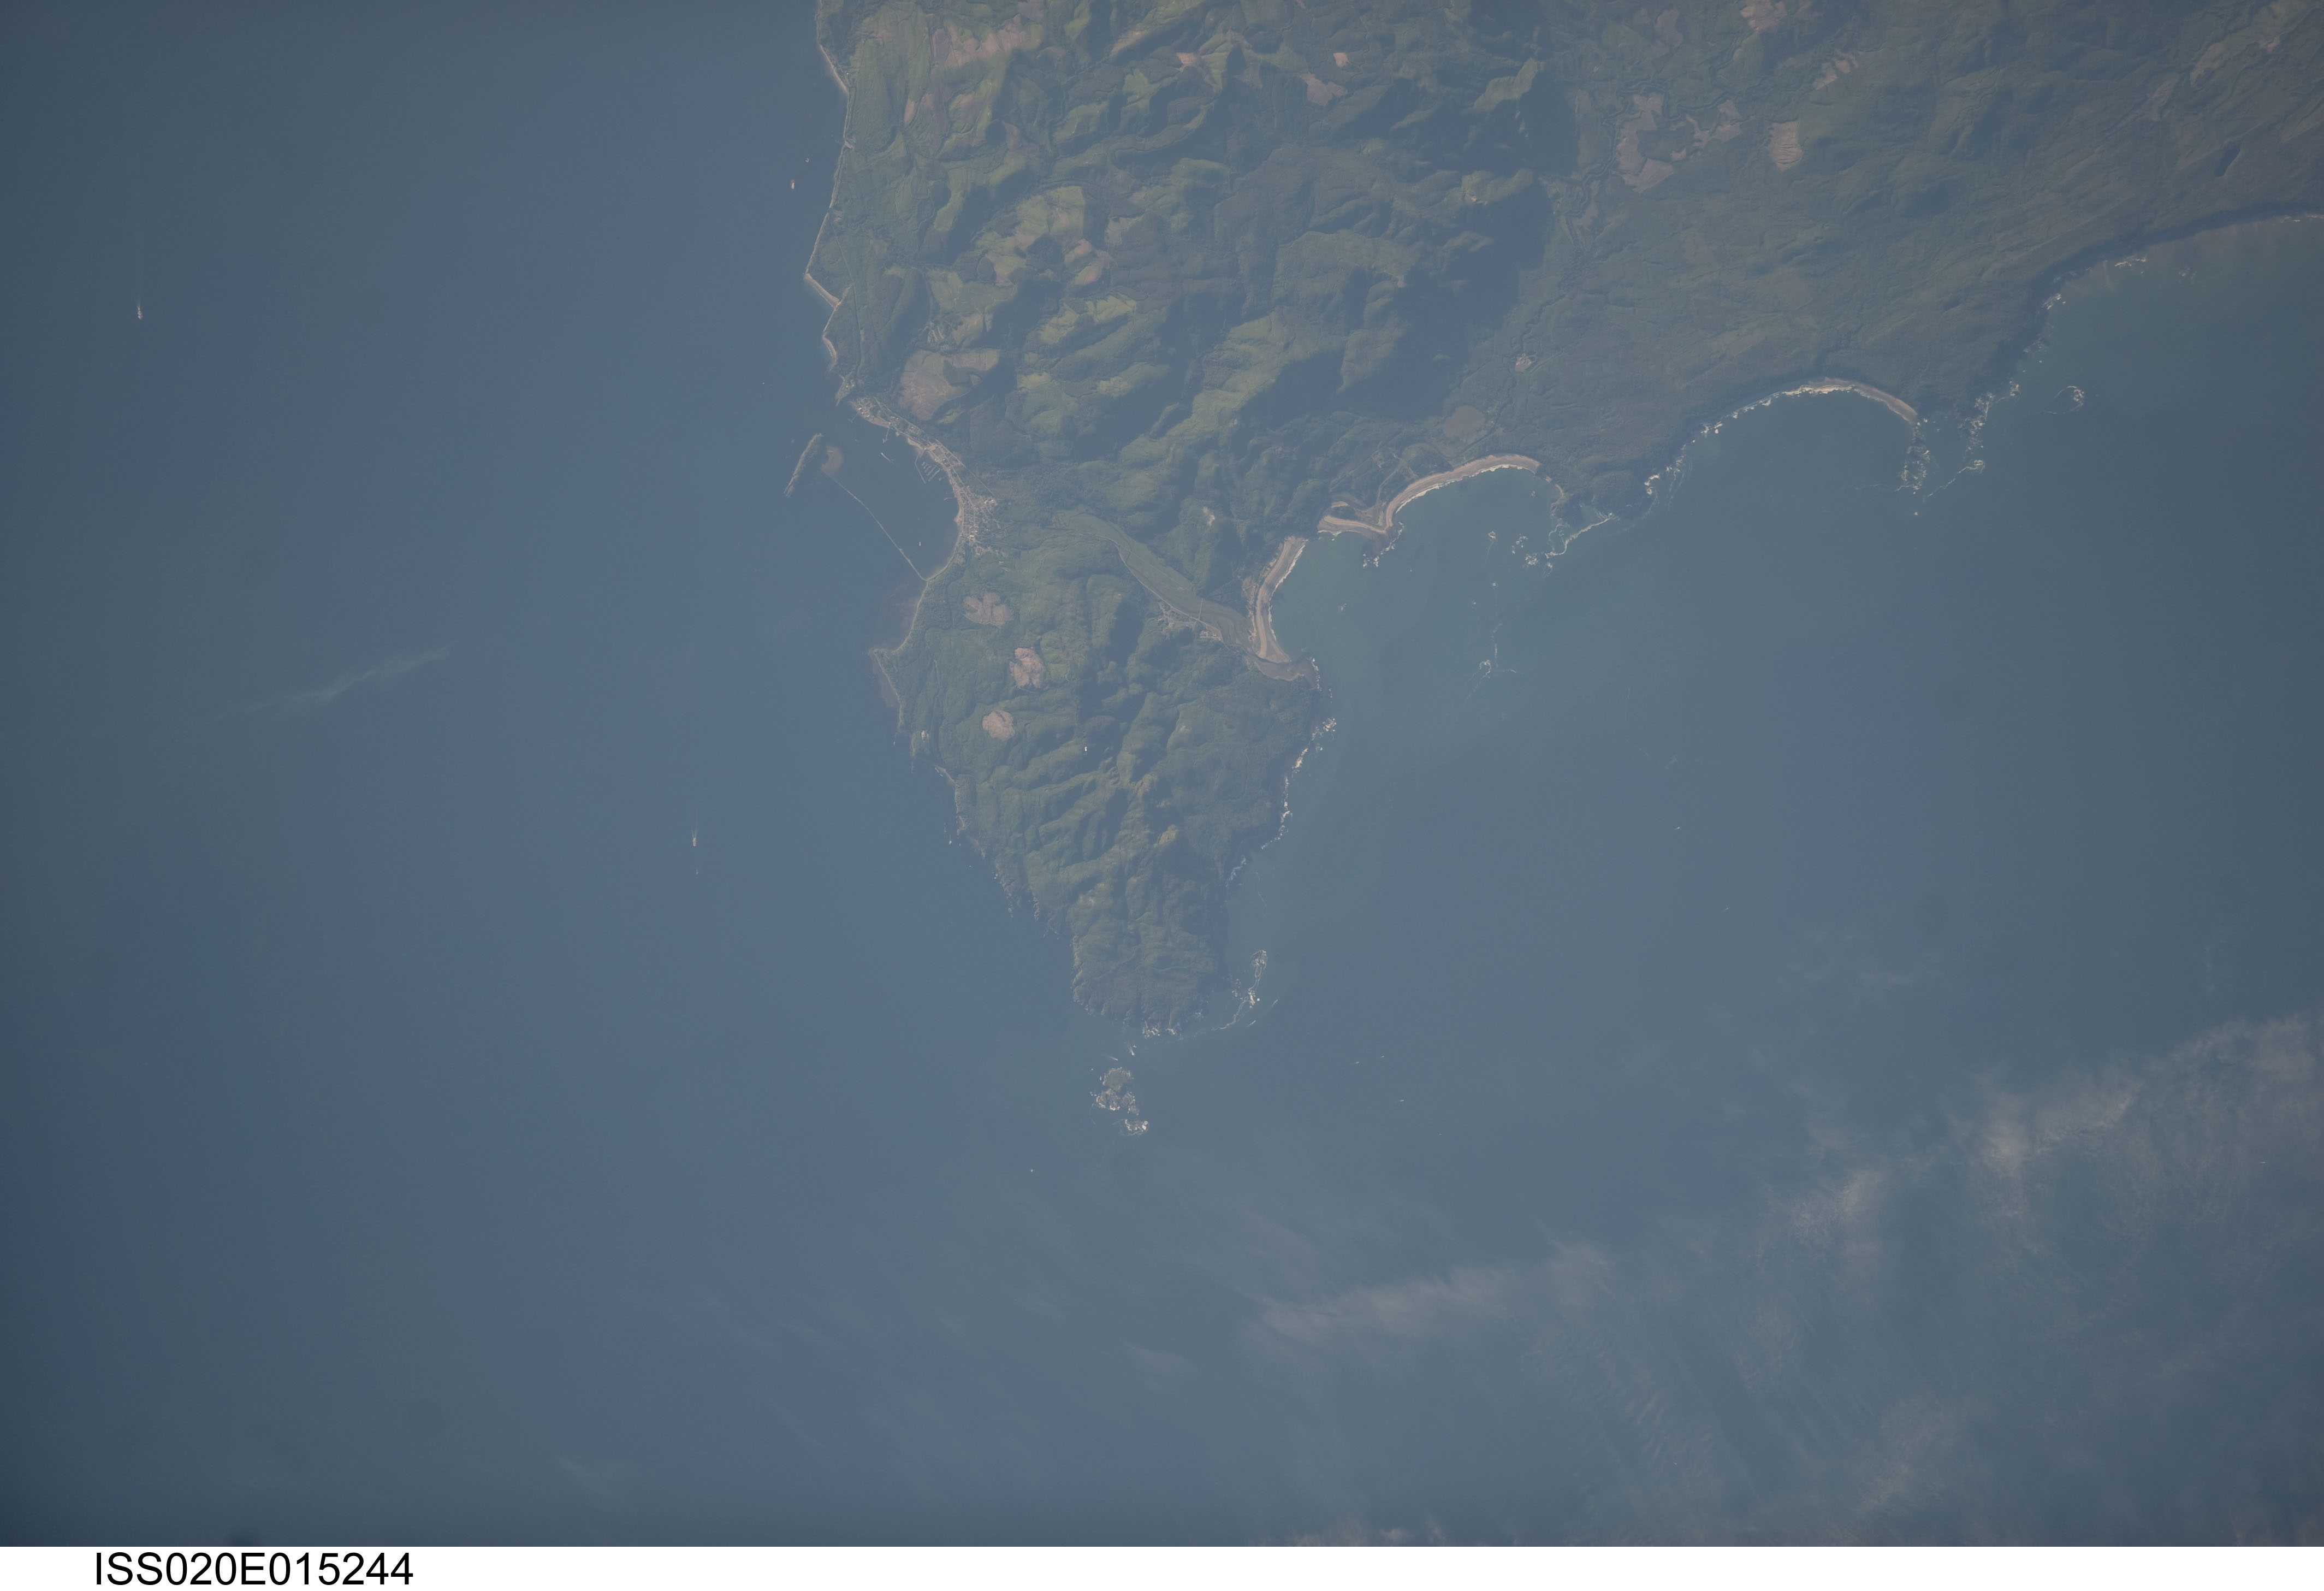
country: USA-WASHINGTON
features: CAPE FLATTERY,STRAIT OF JUAN DE FUCA,NEAH BAY,MAKAH INDIAN RESERVATION,MAKAH BAY,SALISH SEA,WAADAH ISLAND,WASHINGTON,USA,TATOOSH ISLAND,WAATCH RIVER
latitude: 48.4
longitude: -124.7
